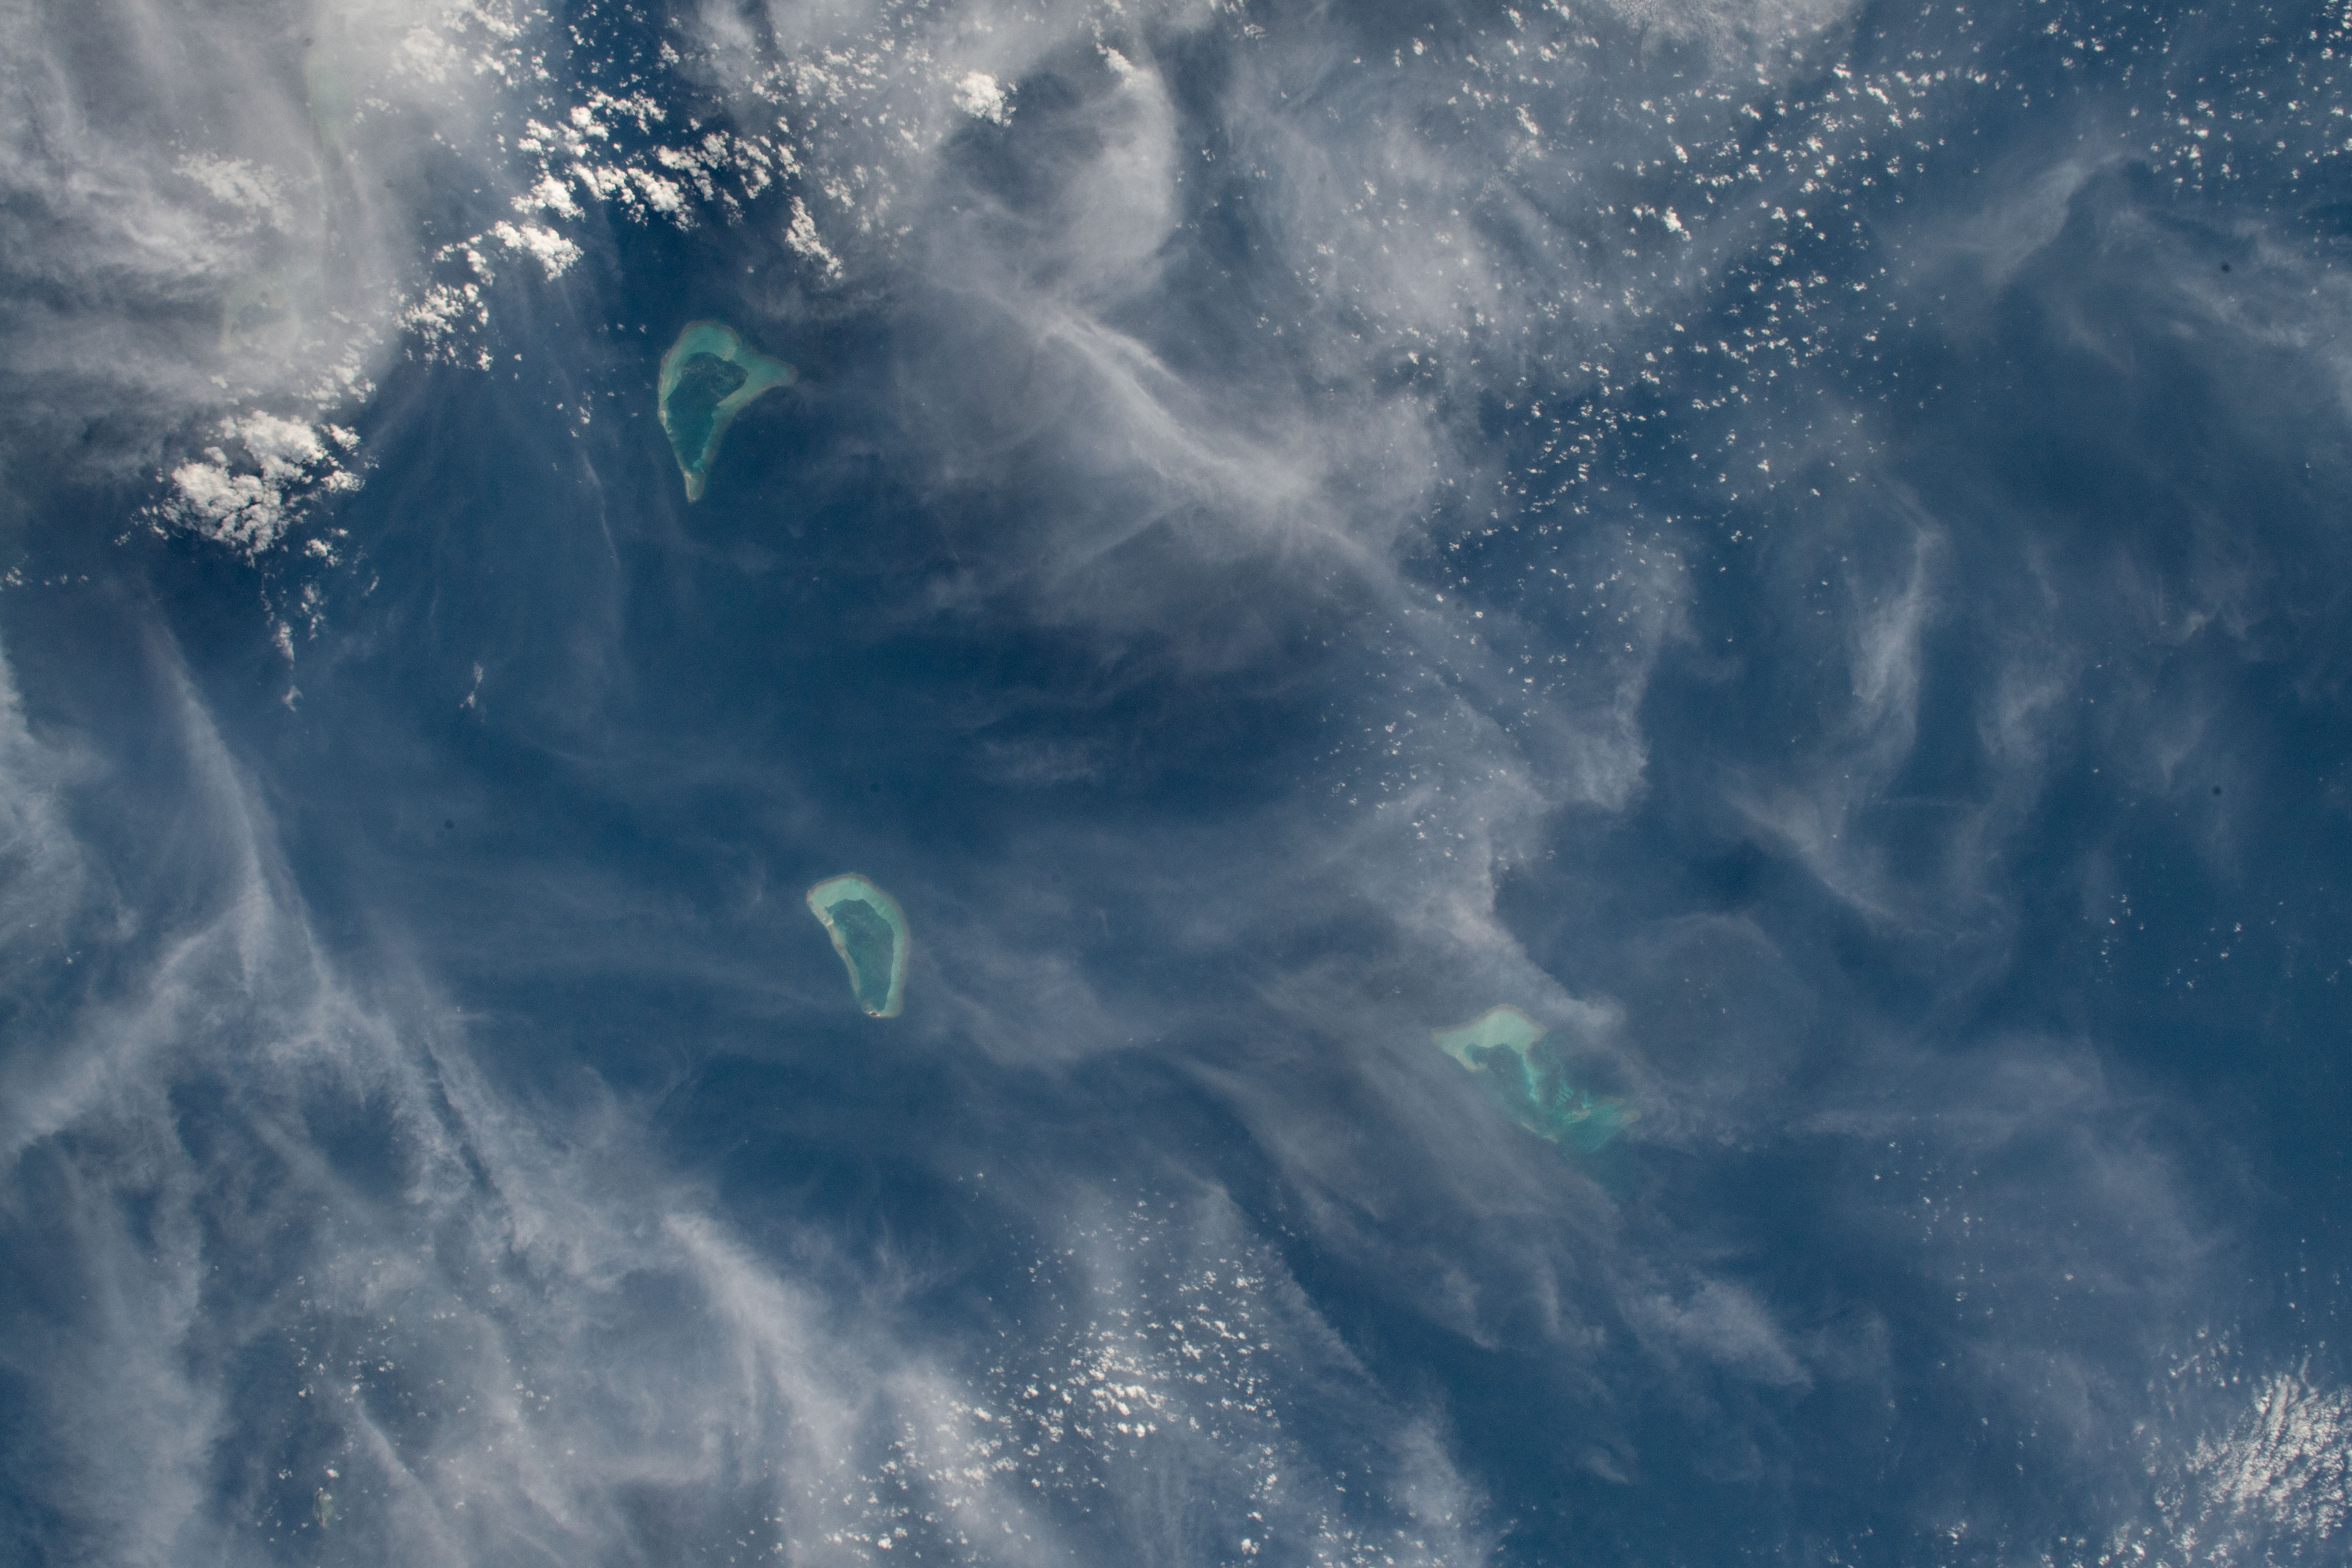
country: LAKSHADWEEP ISLANDS
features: ARABIAN SEA, BITRA, PEREMUL PAR
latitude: 11.5
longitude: 72.0
